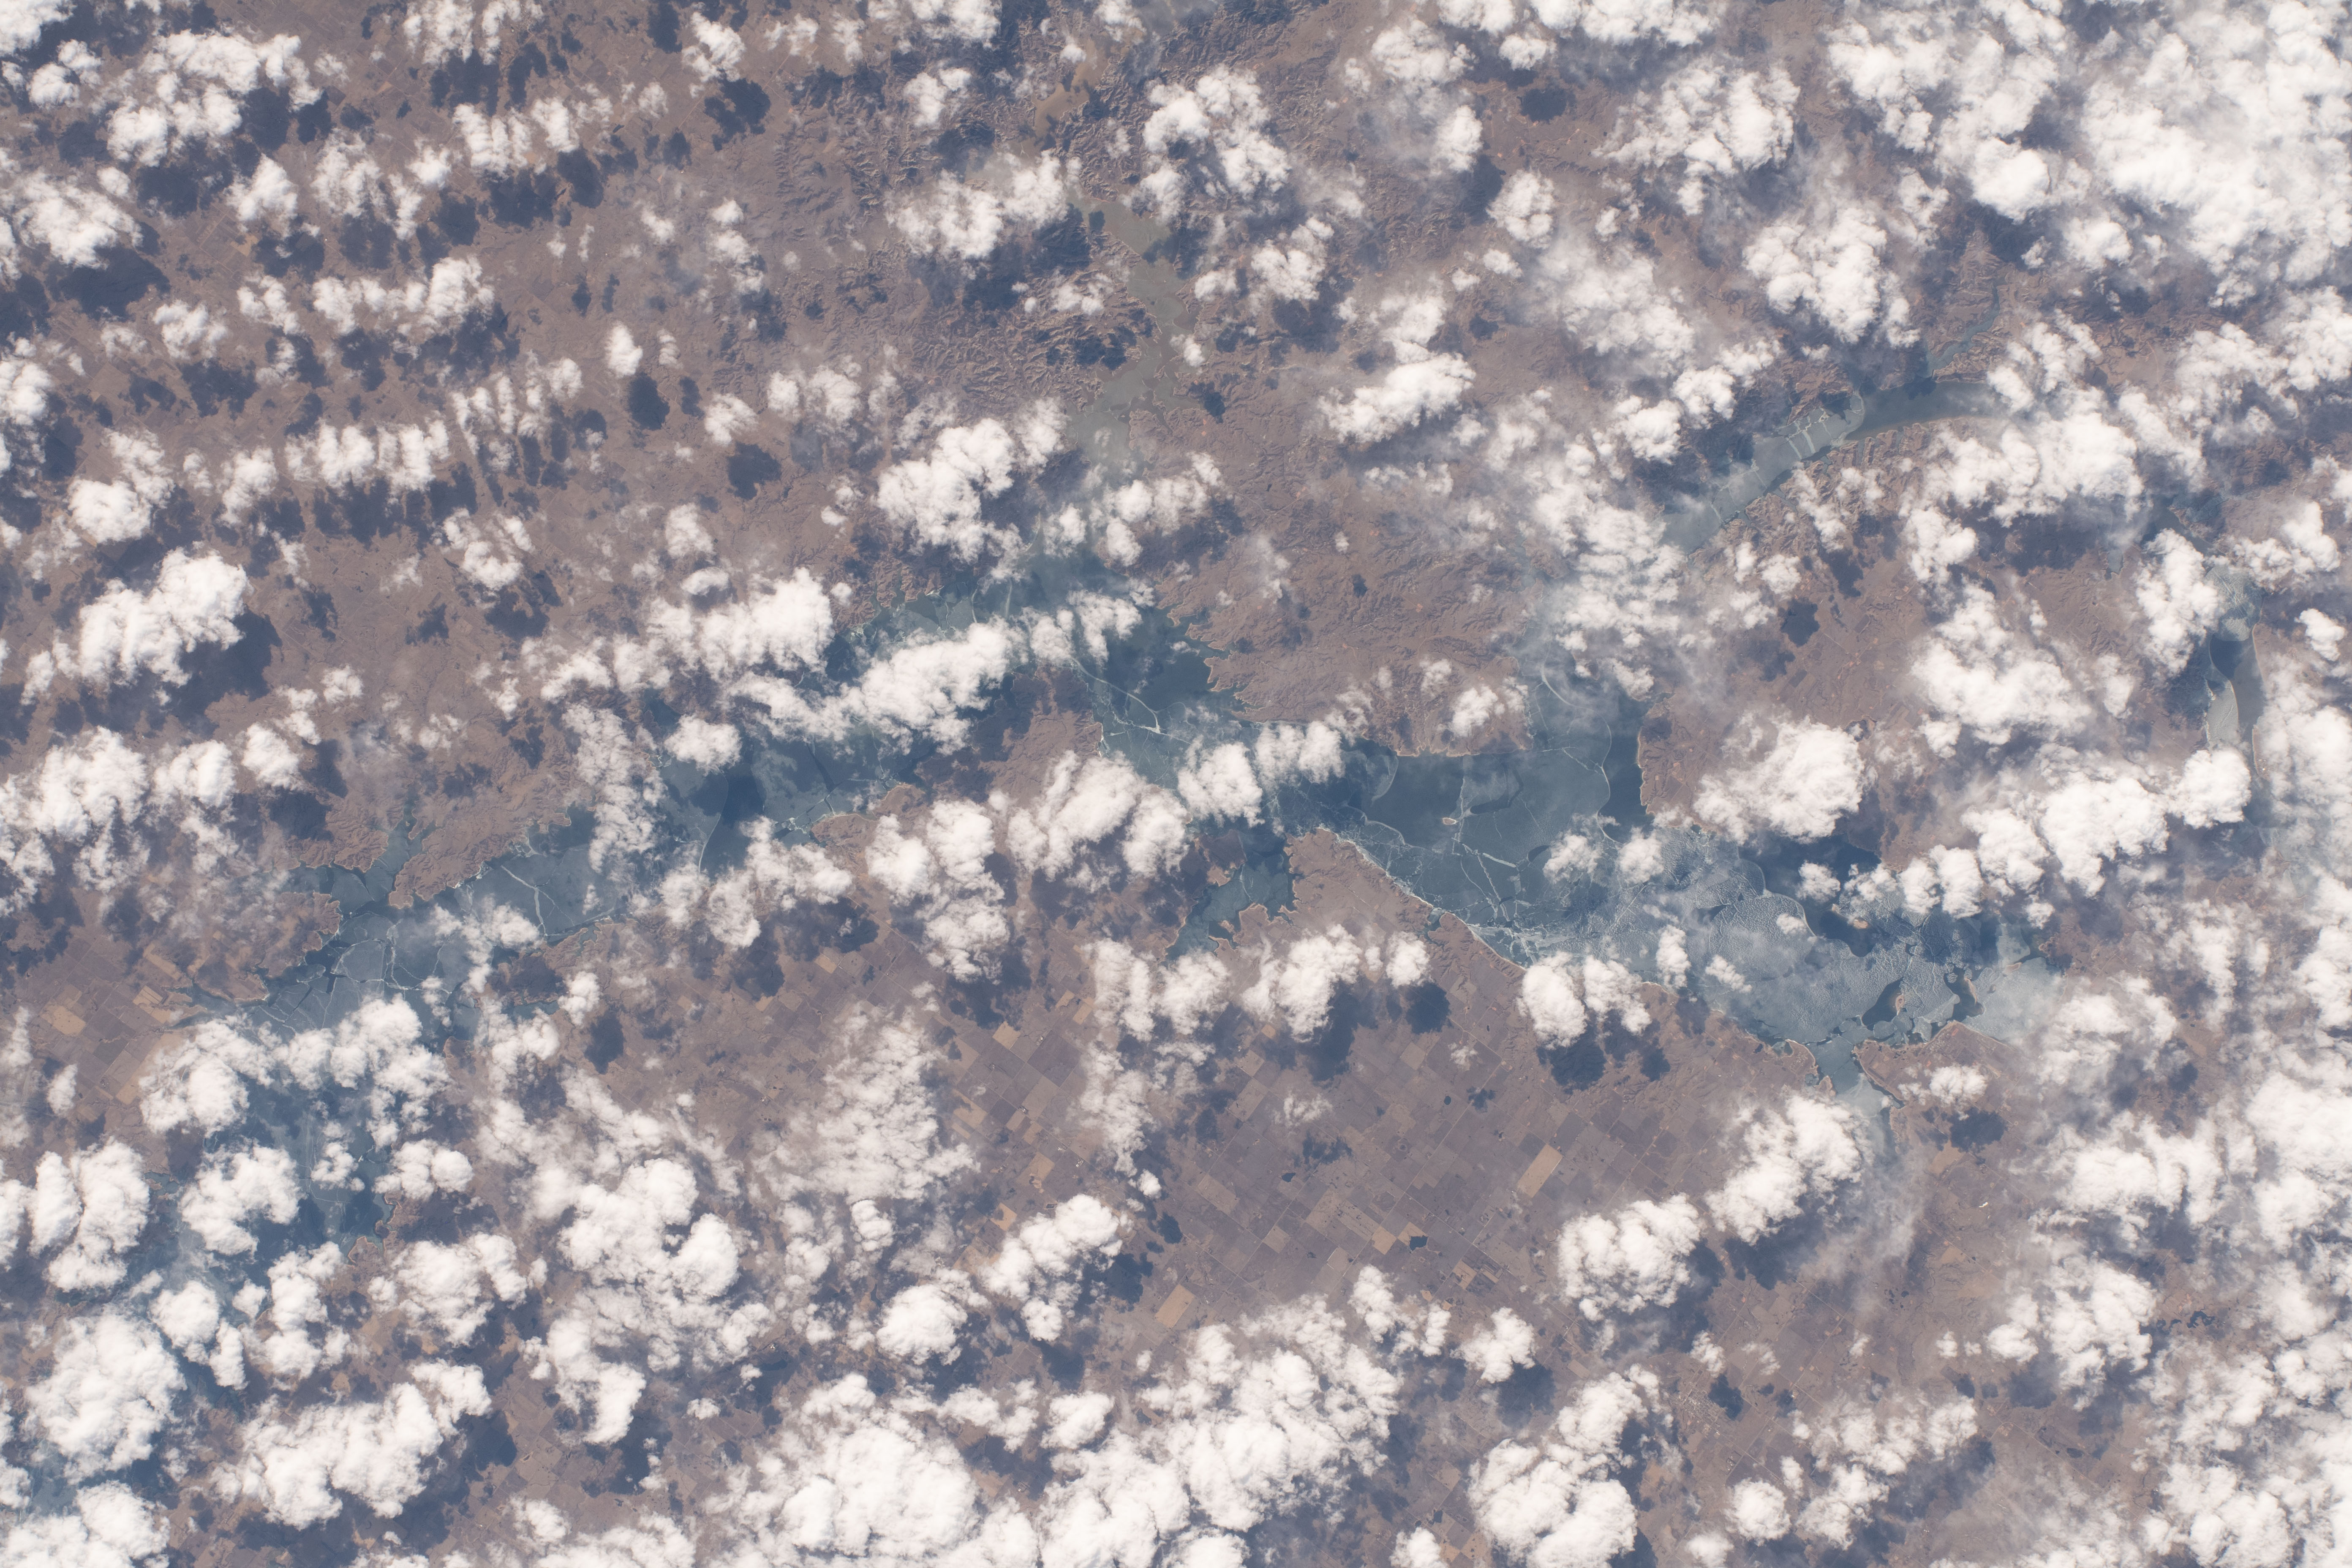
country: USA-NORTH DAKOTA
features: MISSOURI RIVER, FORT BERTHOLD RESERVATION
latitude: 47.7
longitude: -102.2
